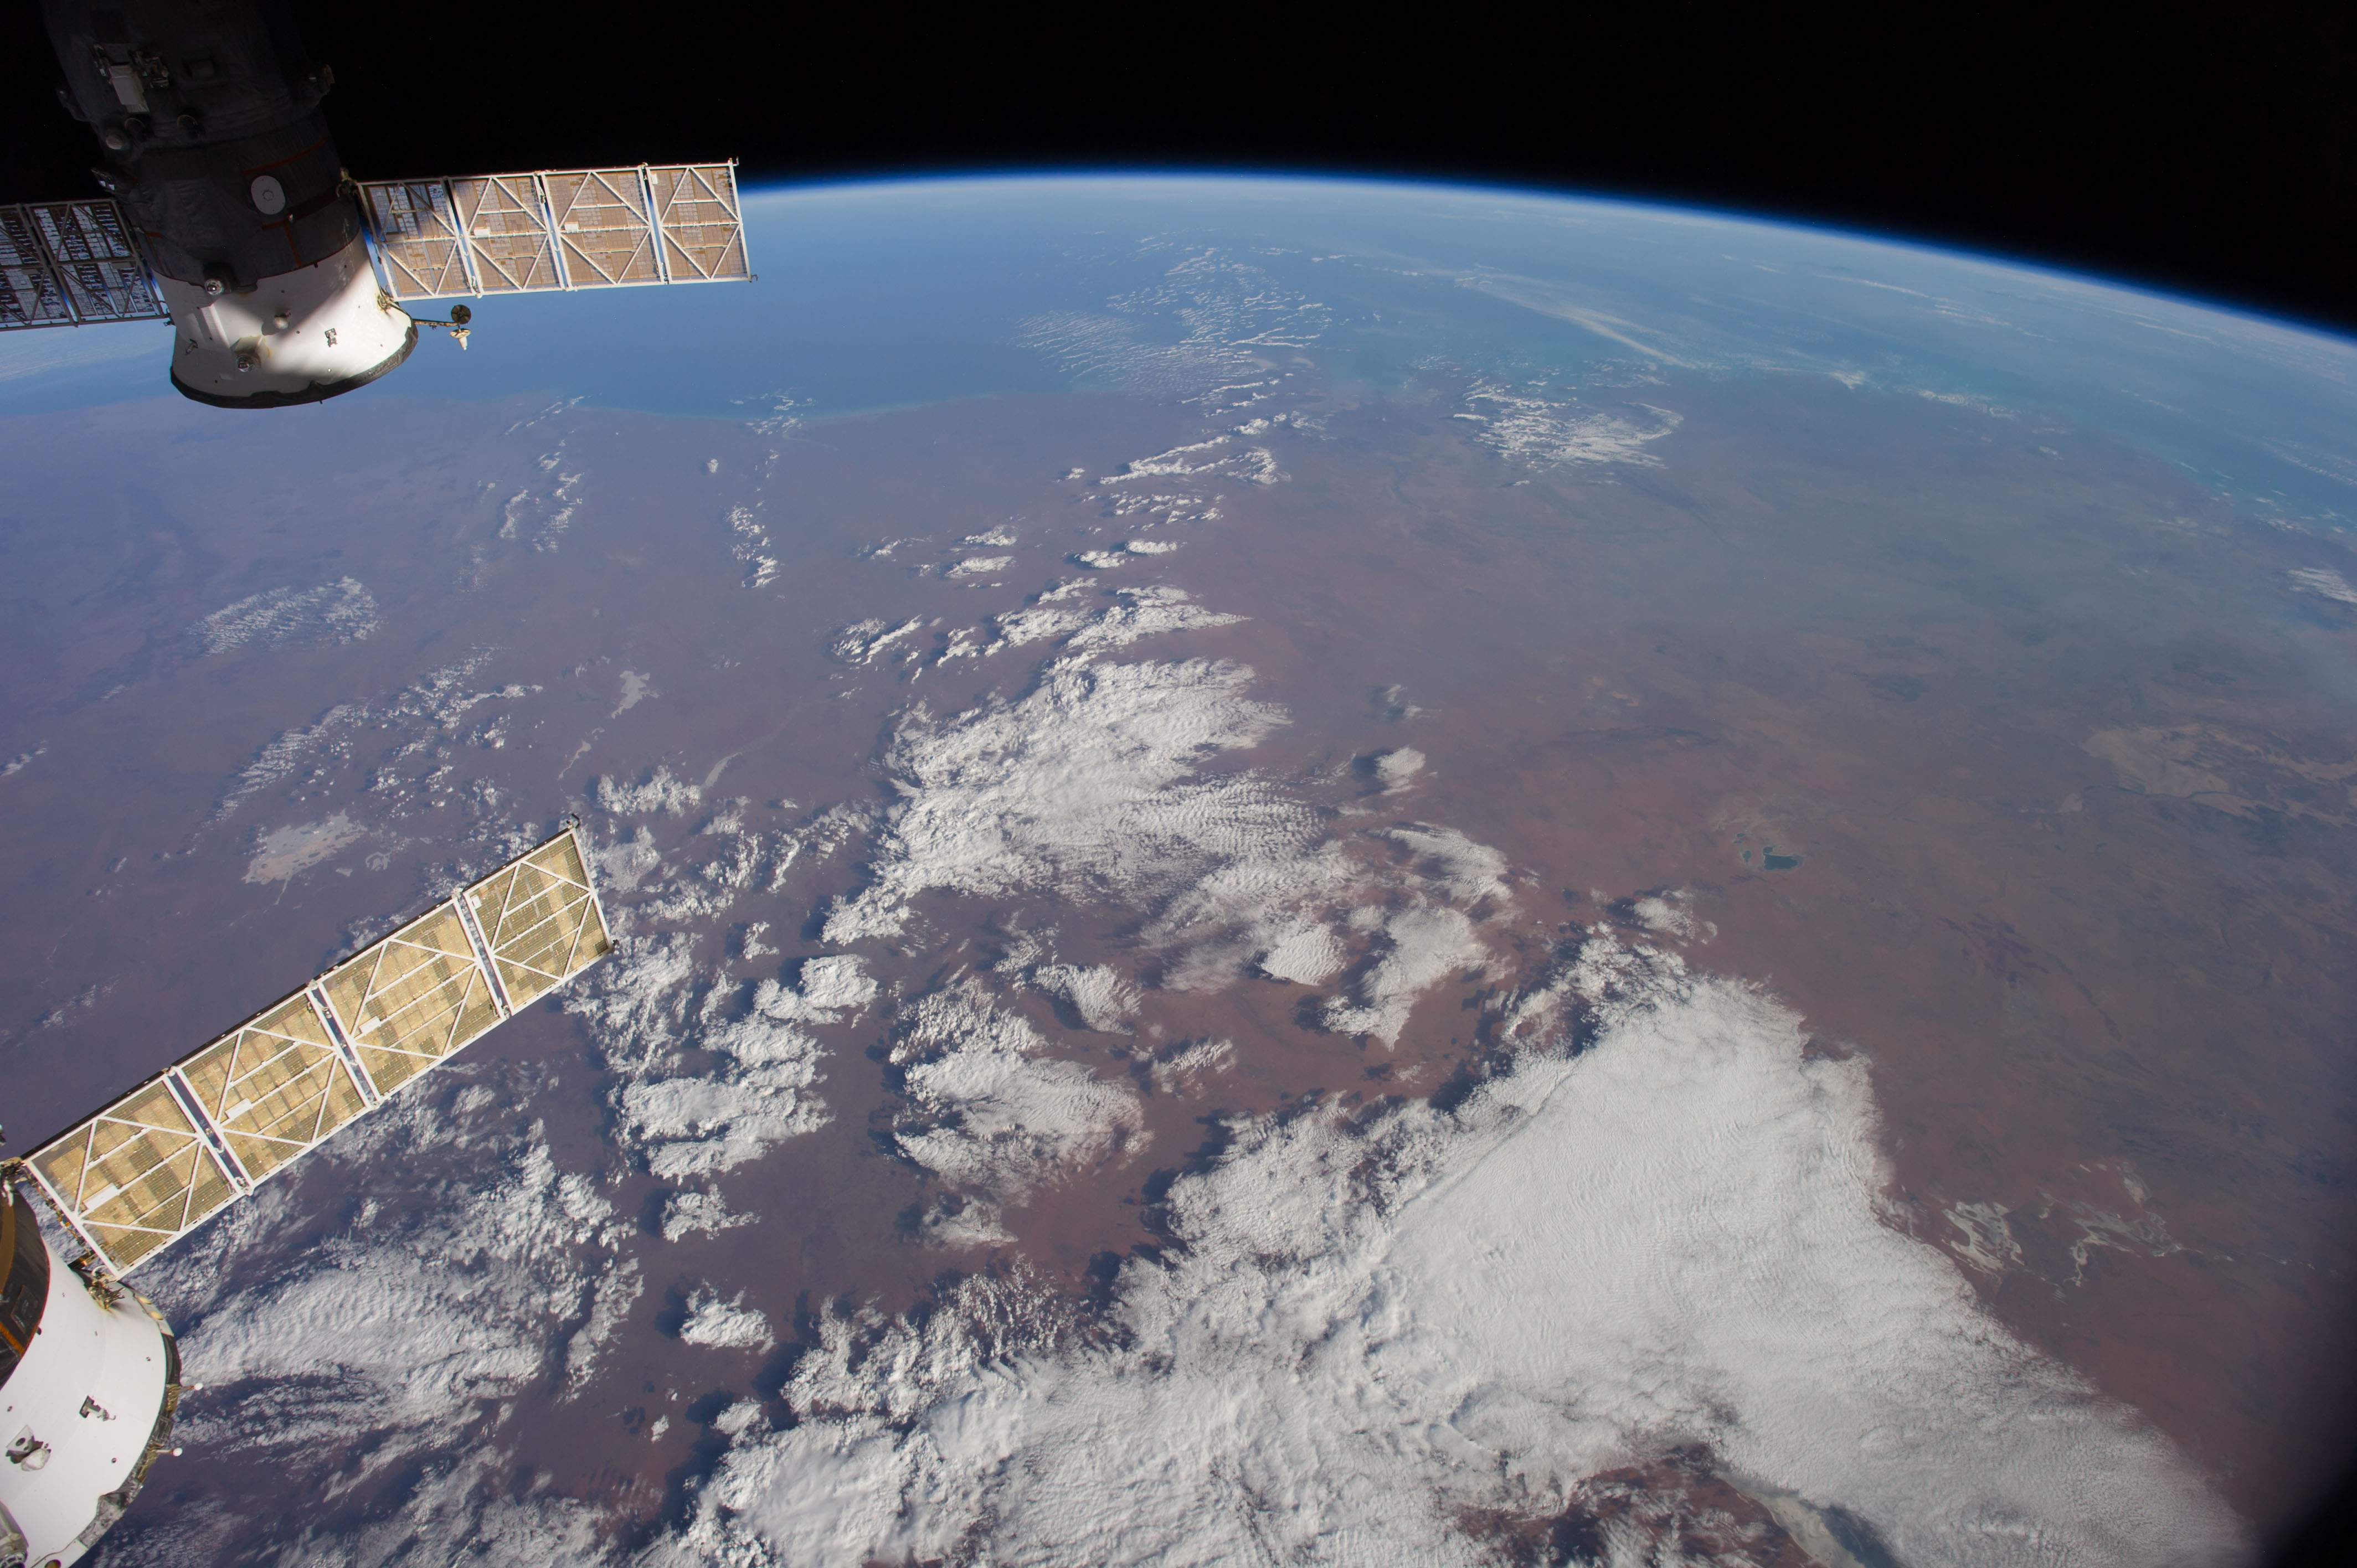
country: AUSTRALIA-WA
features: INDIAN O., L. GREGORY, GREAT SANDY DES., ATMOSPHERIC LIMB
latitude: -21.0
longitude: 125.5
